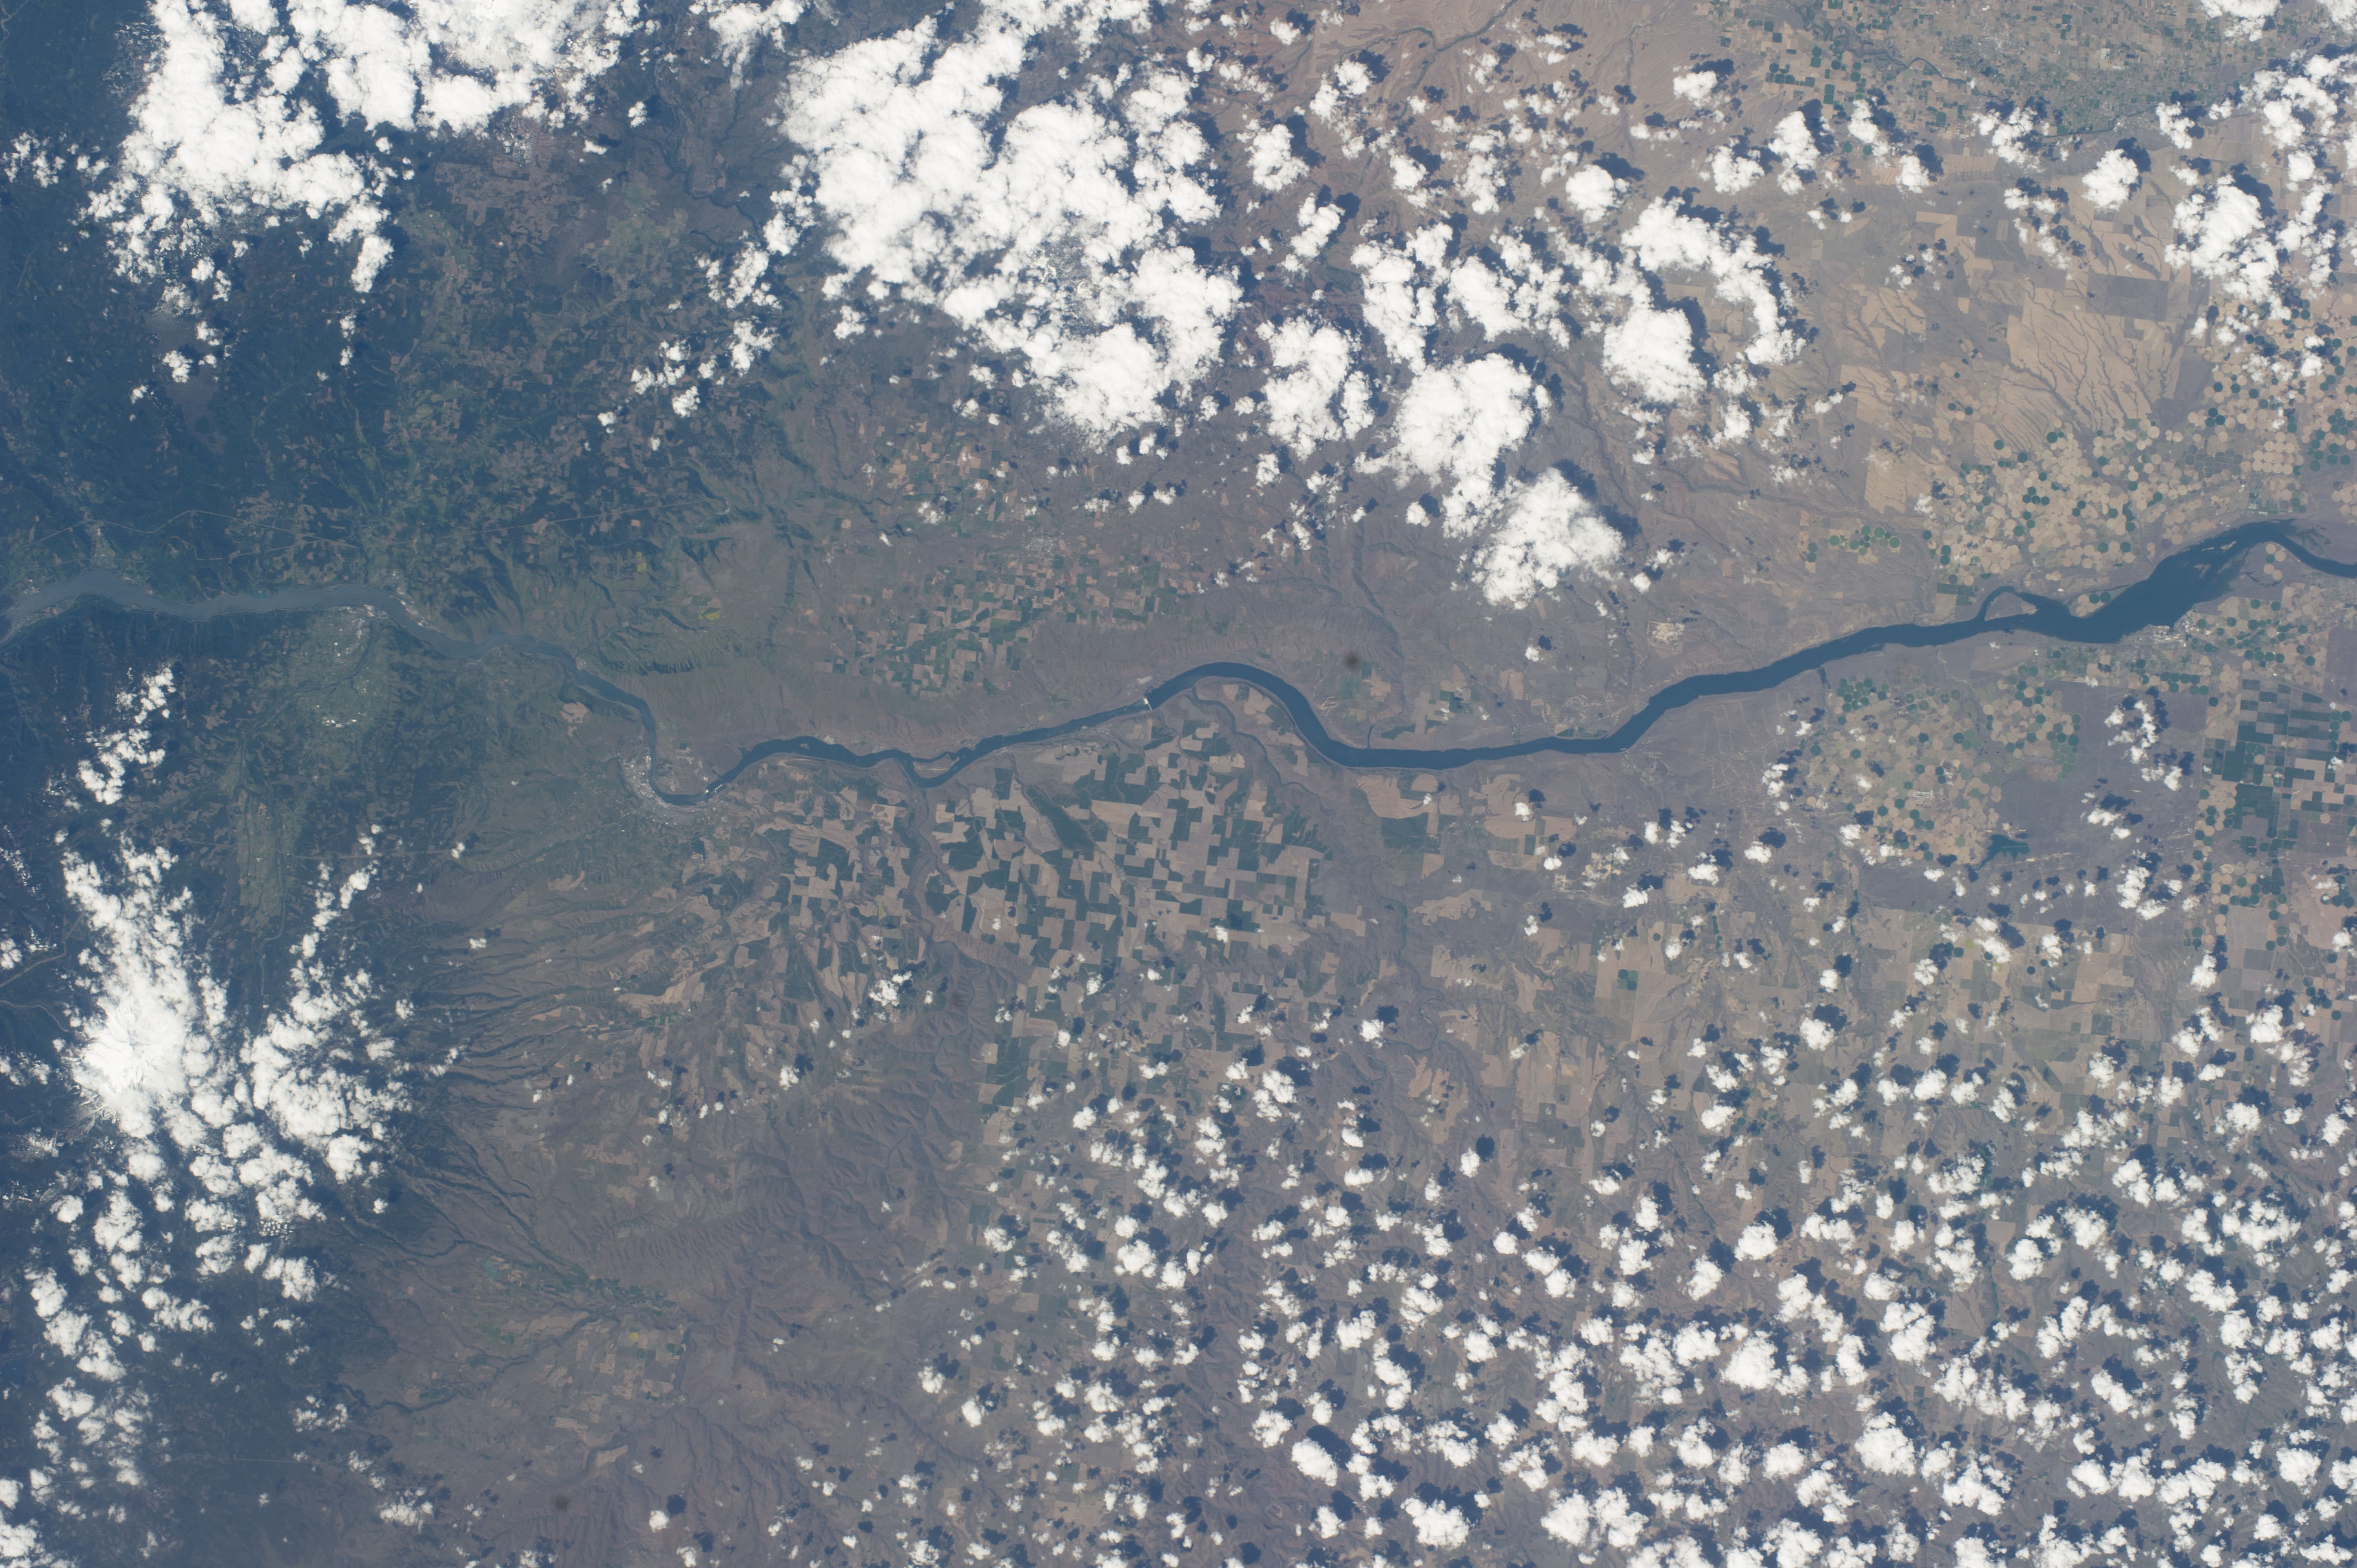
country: USA-OREGON
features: THE DALLES, COLUMBIA RIVER, FARMLAND, BOARDMAN, PIVOT IRRIGATION GIFFORD NATIONAL FOREST
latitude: 45.7
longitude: -120.6
